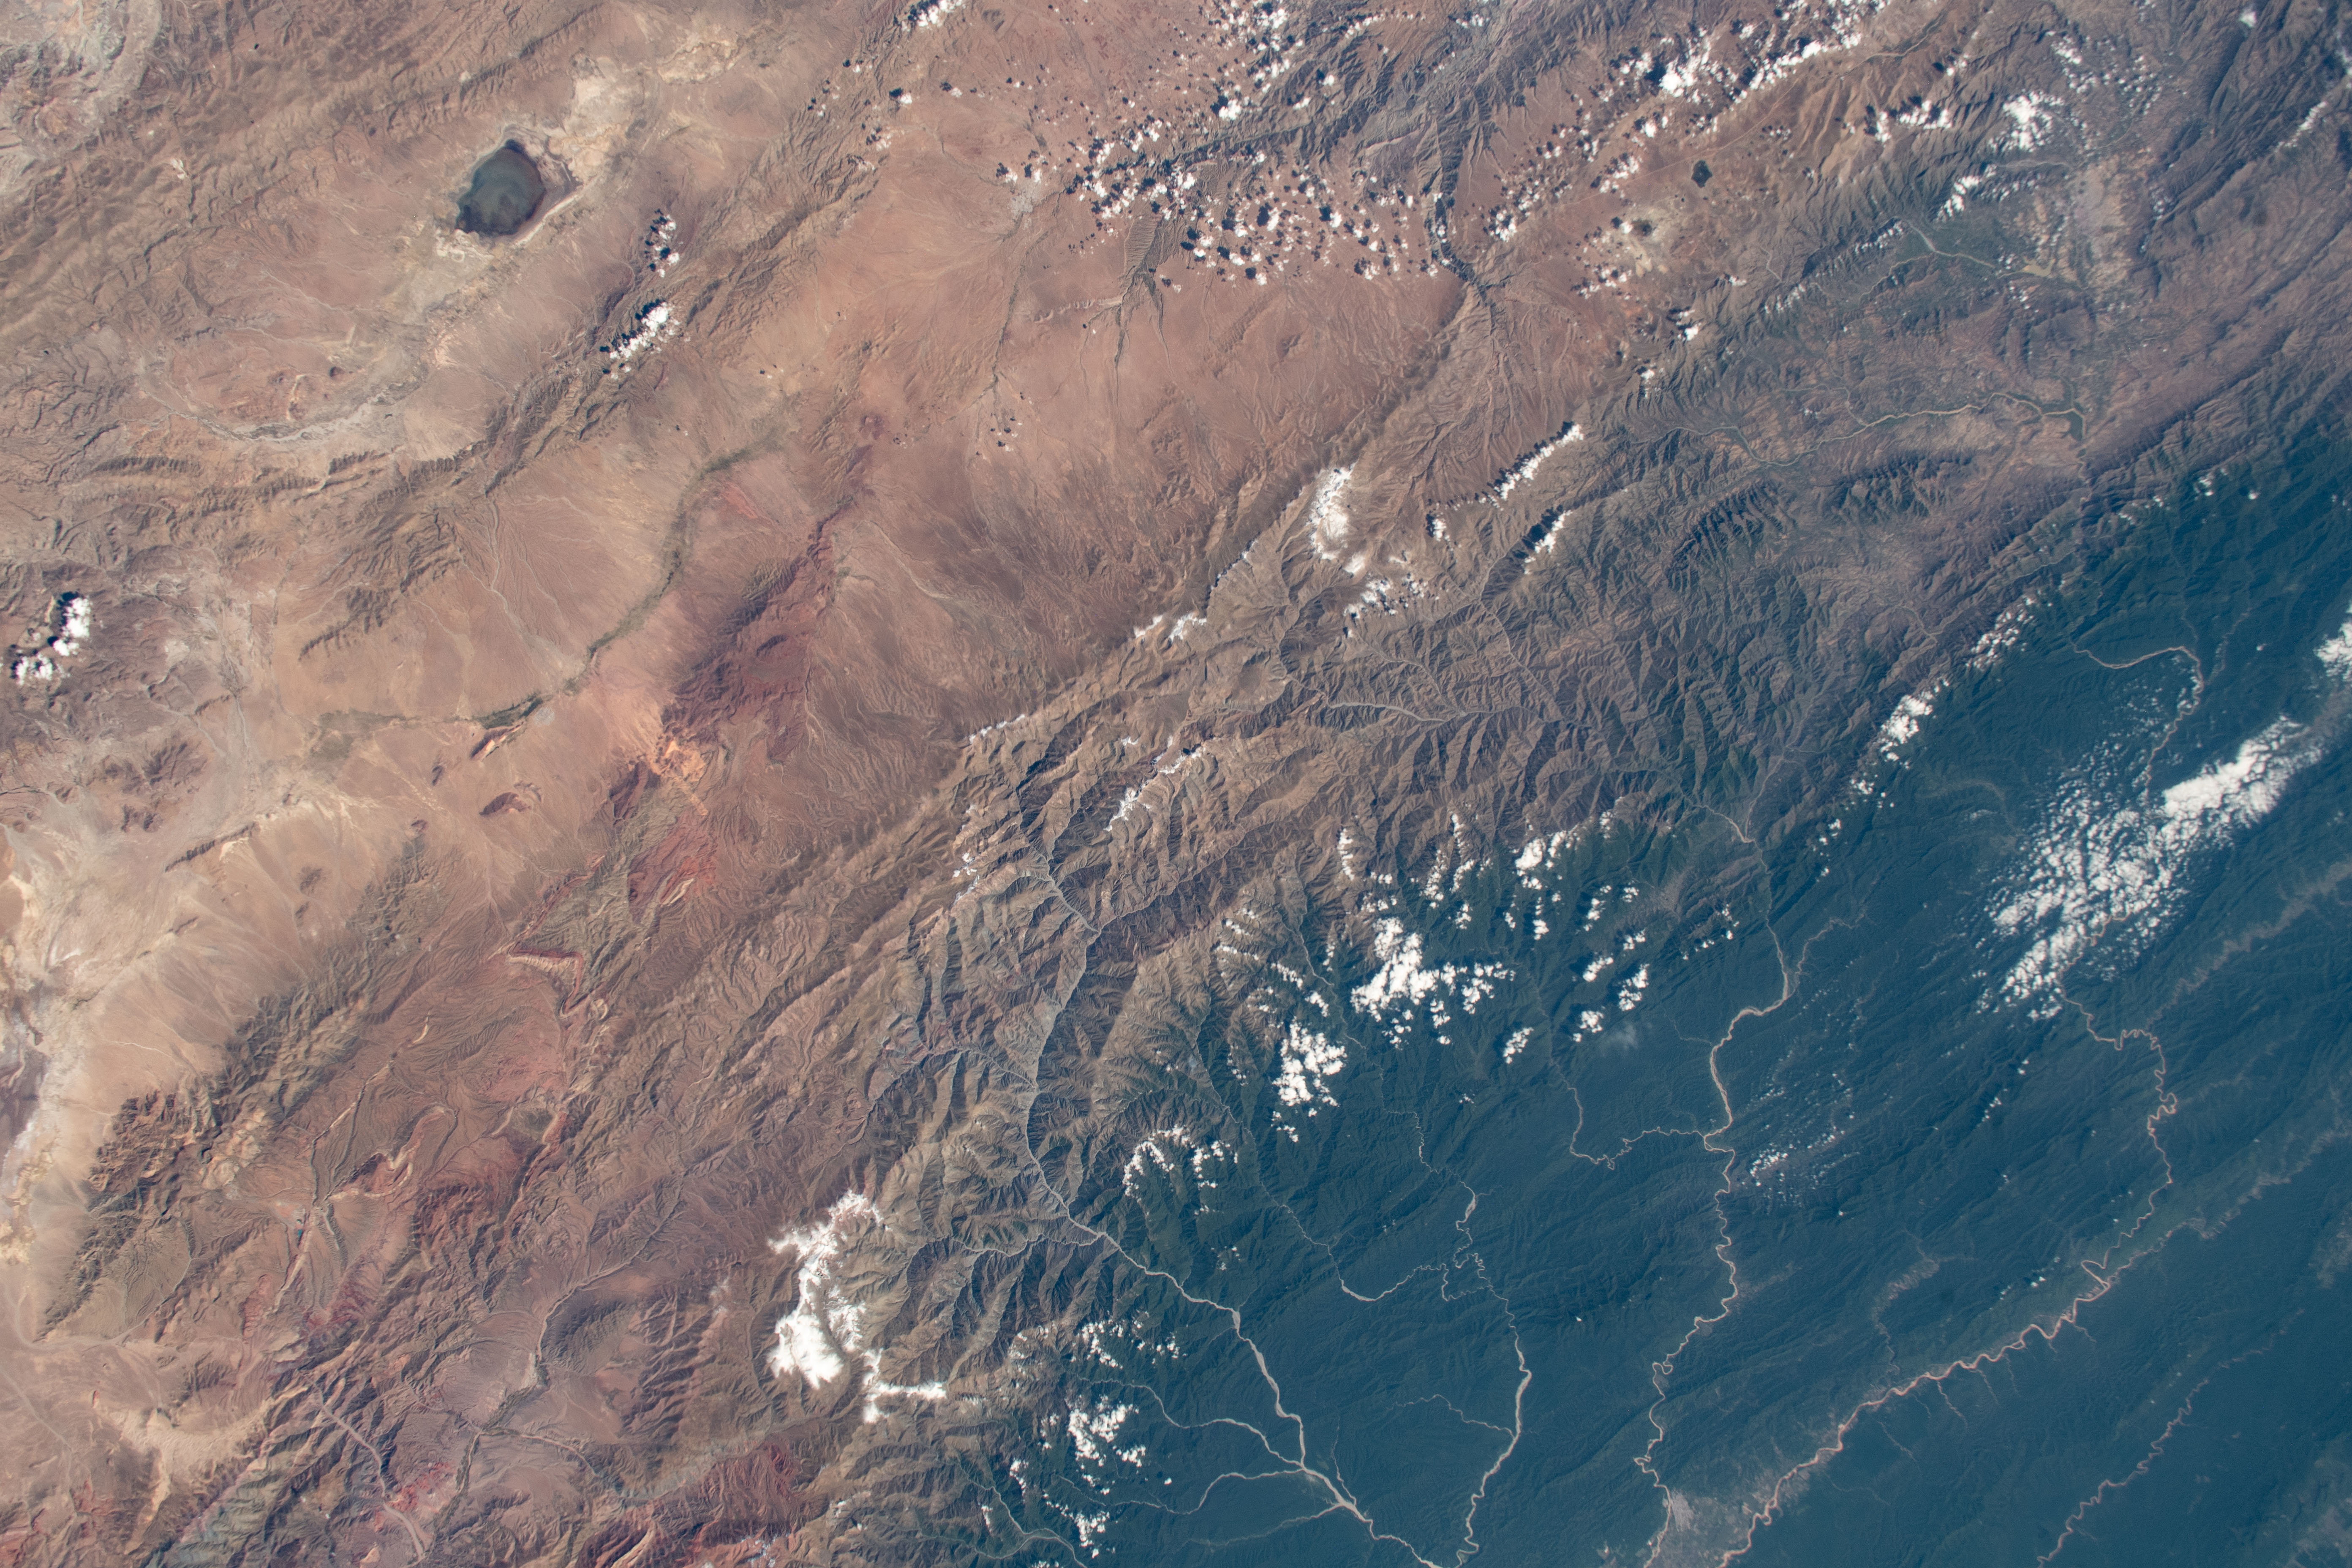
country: ARGENTINA
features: RIO BERMEJO, PARAQUE NACIONAL CALILEGUA, LAGUNA DE POZUELO
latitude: -22.5
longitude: -65.0
